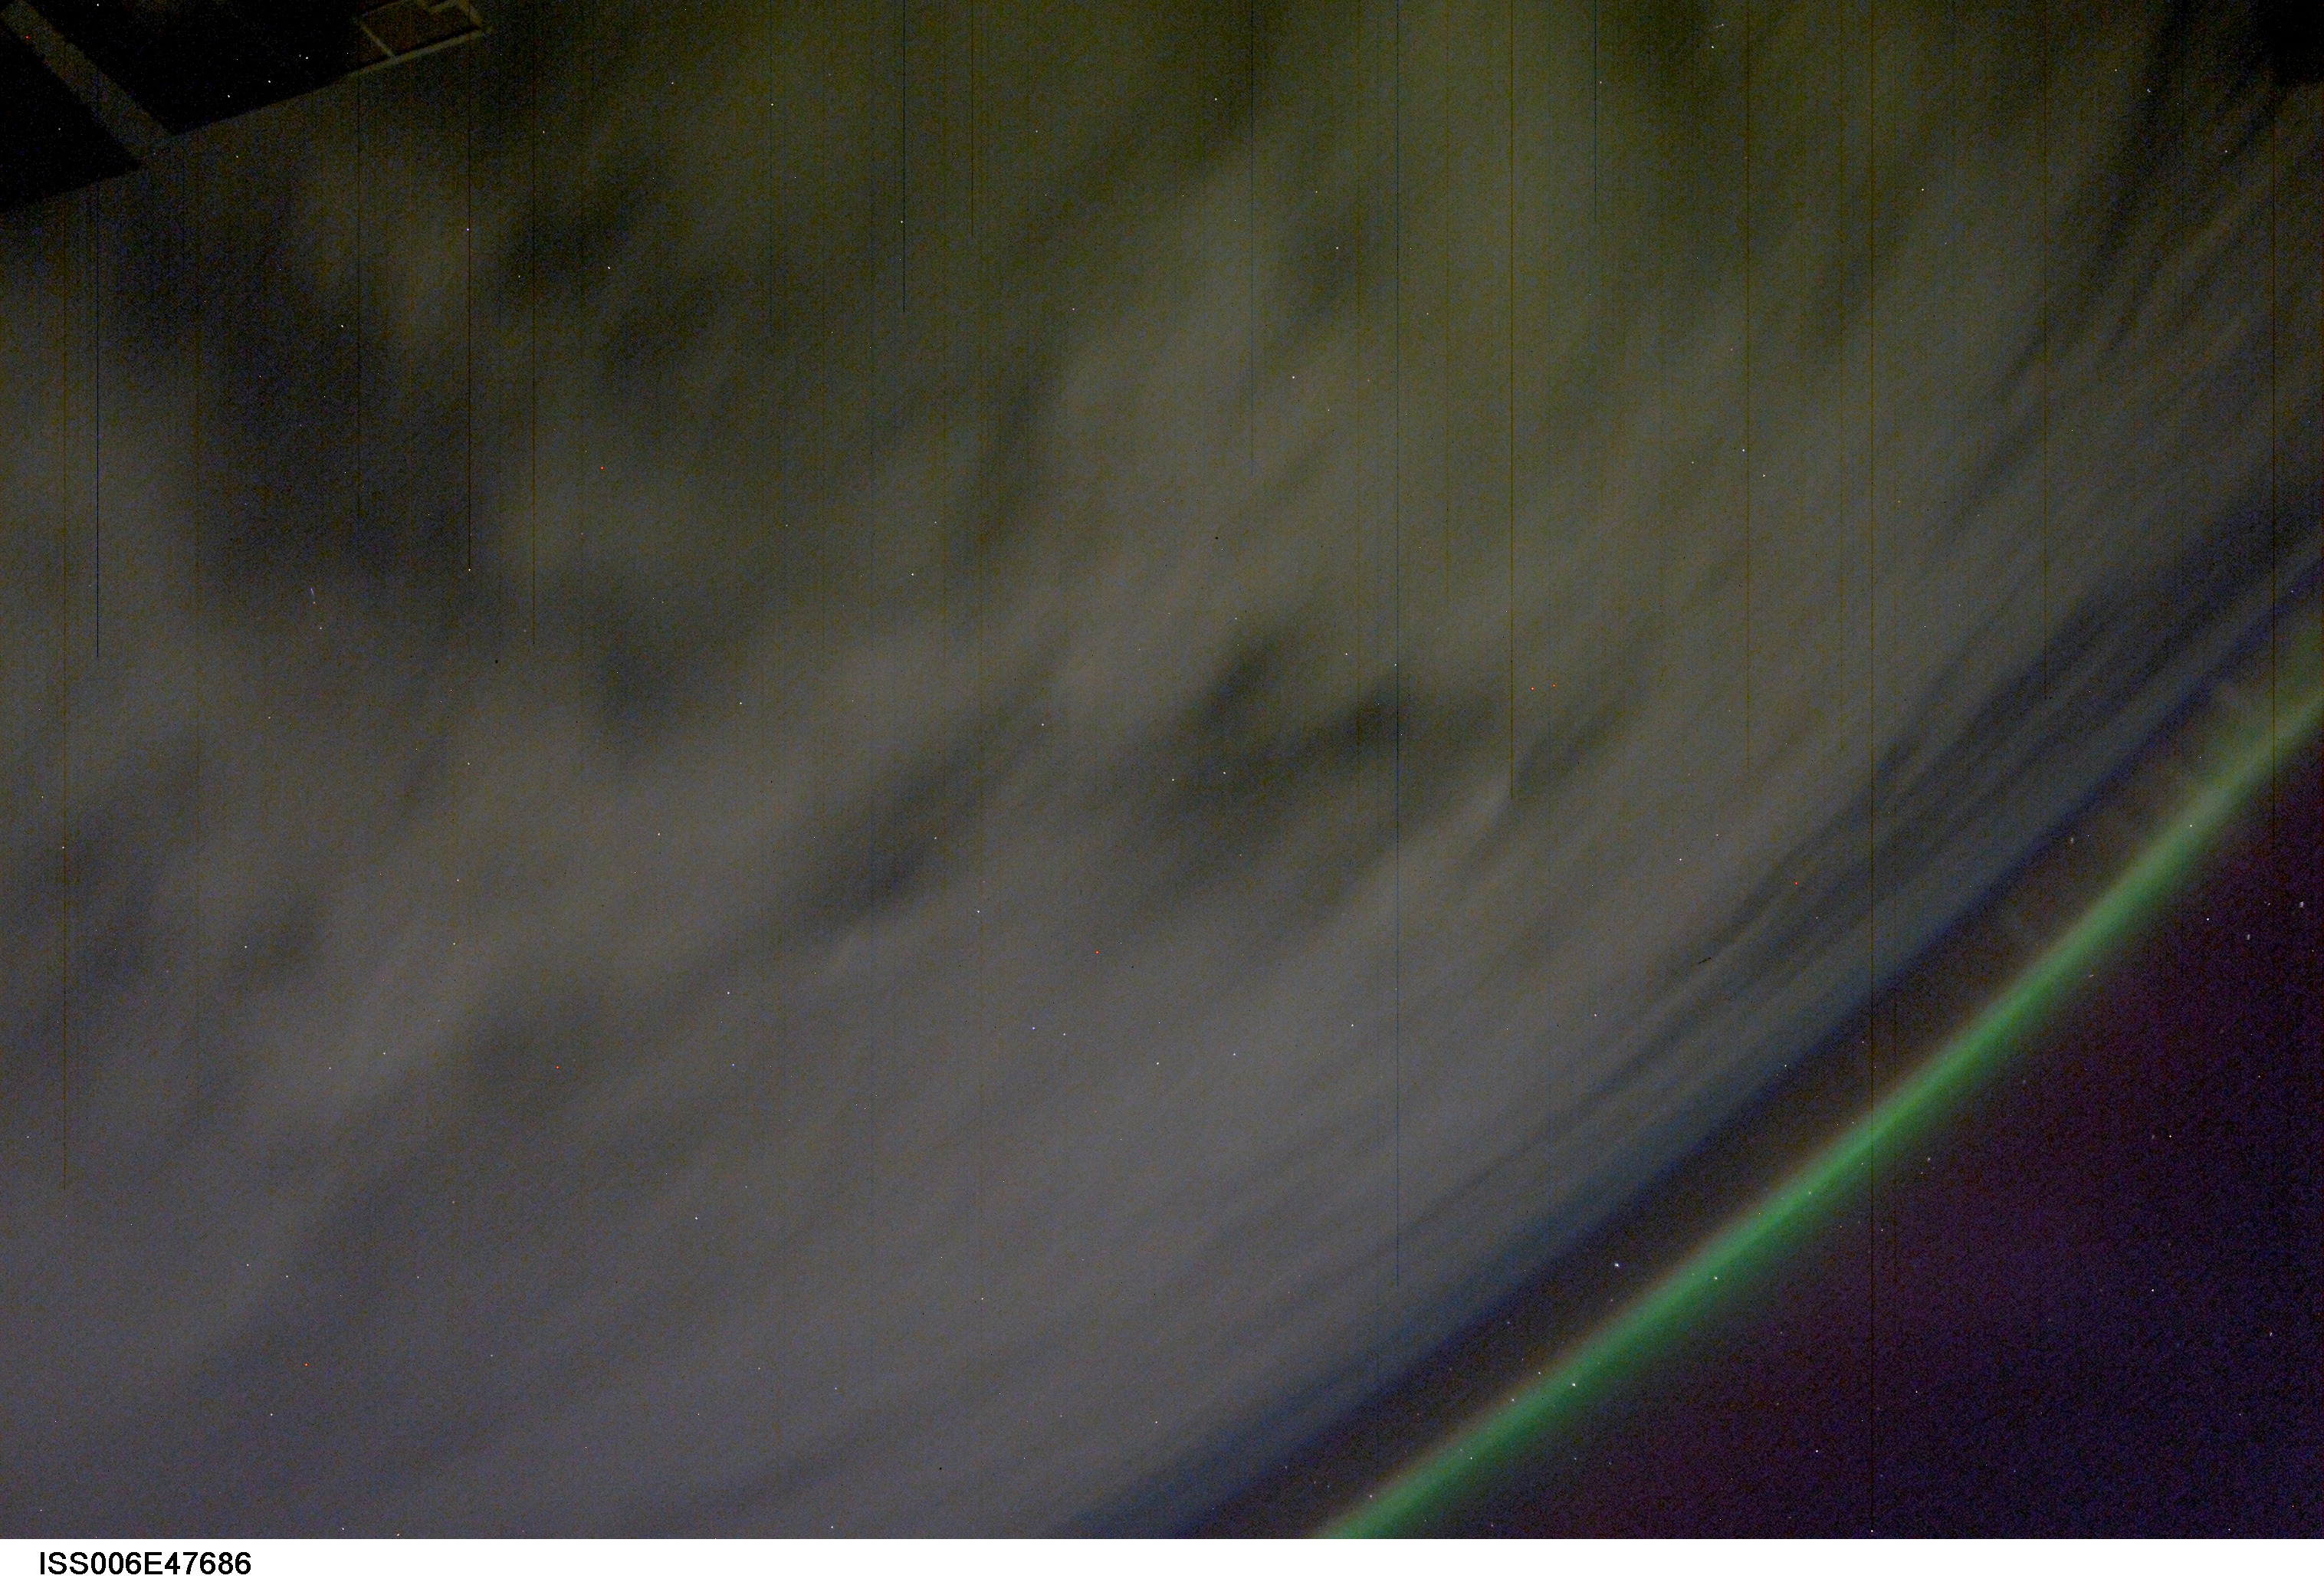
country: AURORA
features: AURORA AUSTRALIS, EARTH LIMB
